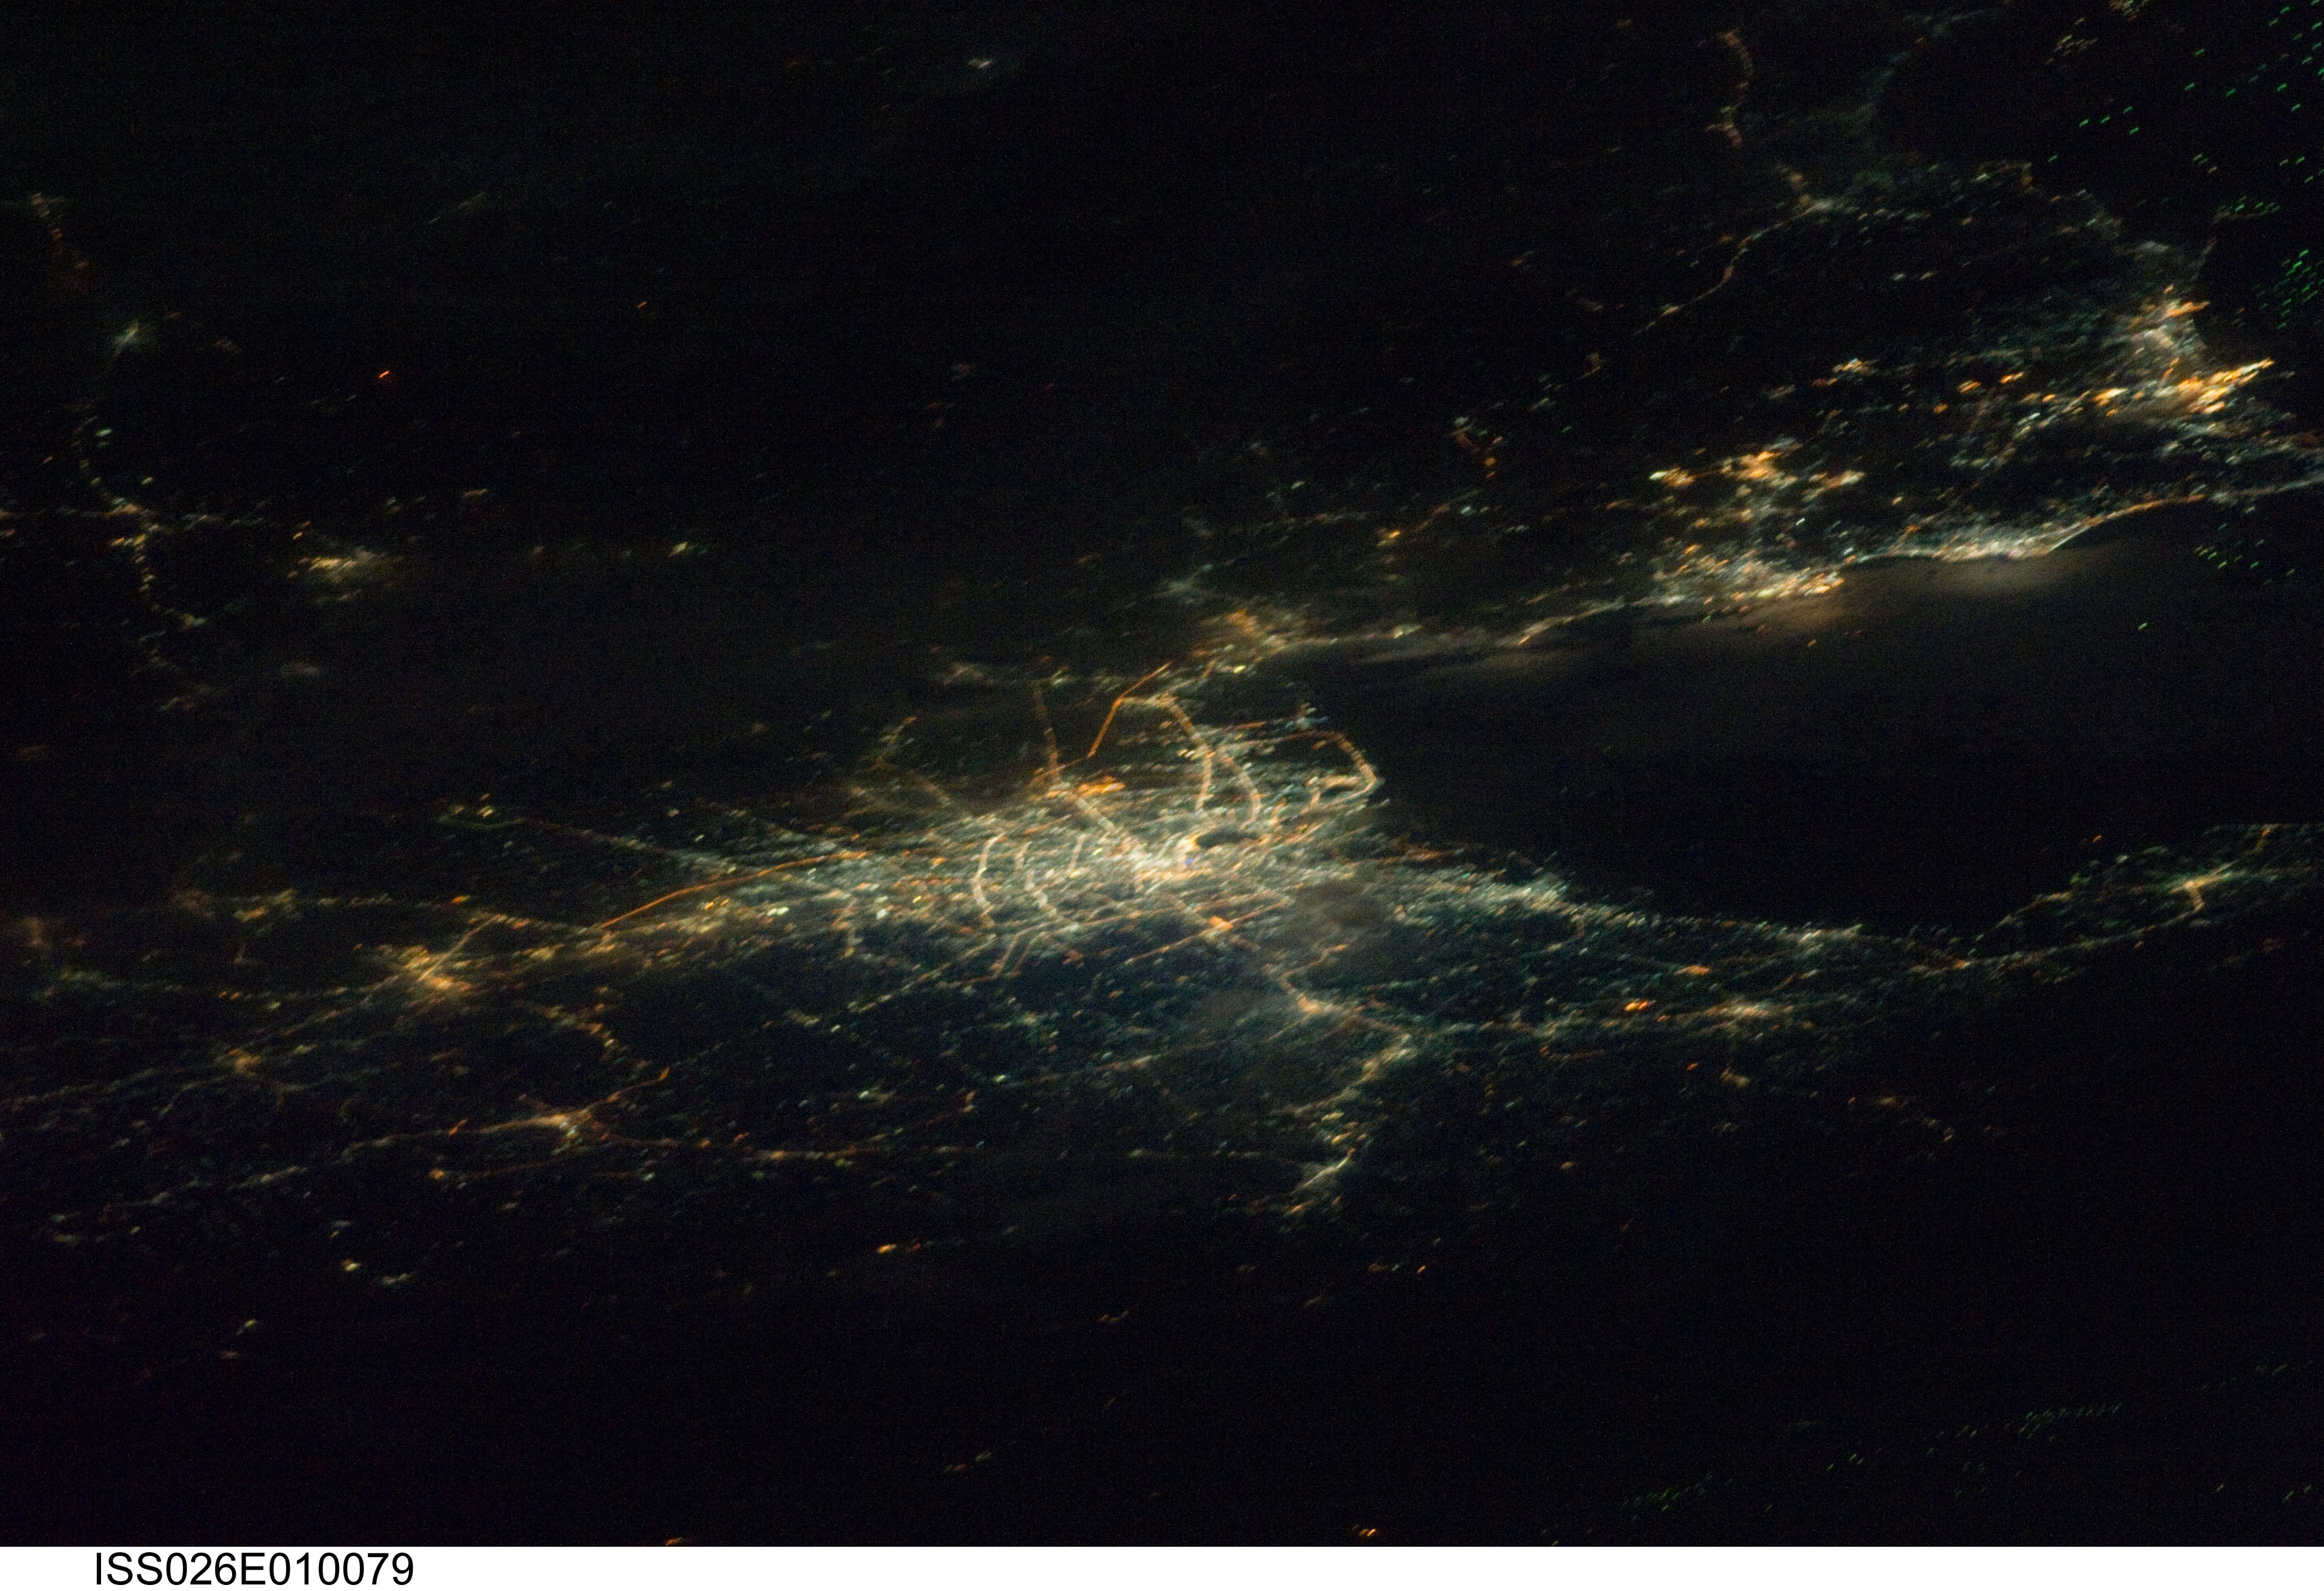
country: THAILAND
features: BANGKOK AREA-RAYONG AT NIGHT, SOFT
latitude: 13.7
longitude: 100.6
